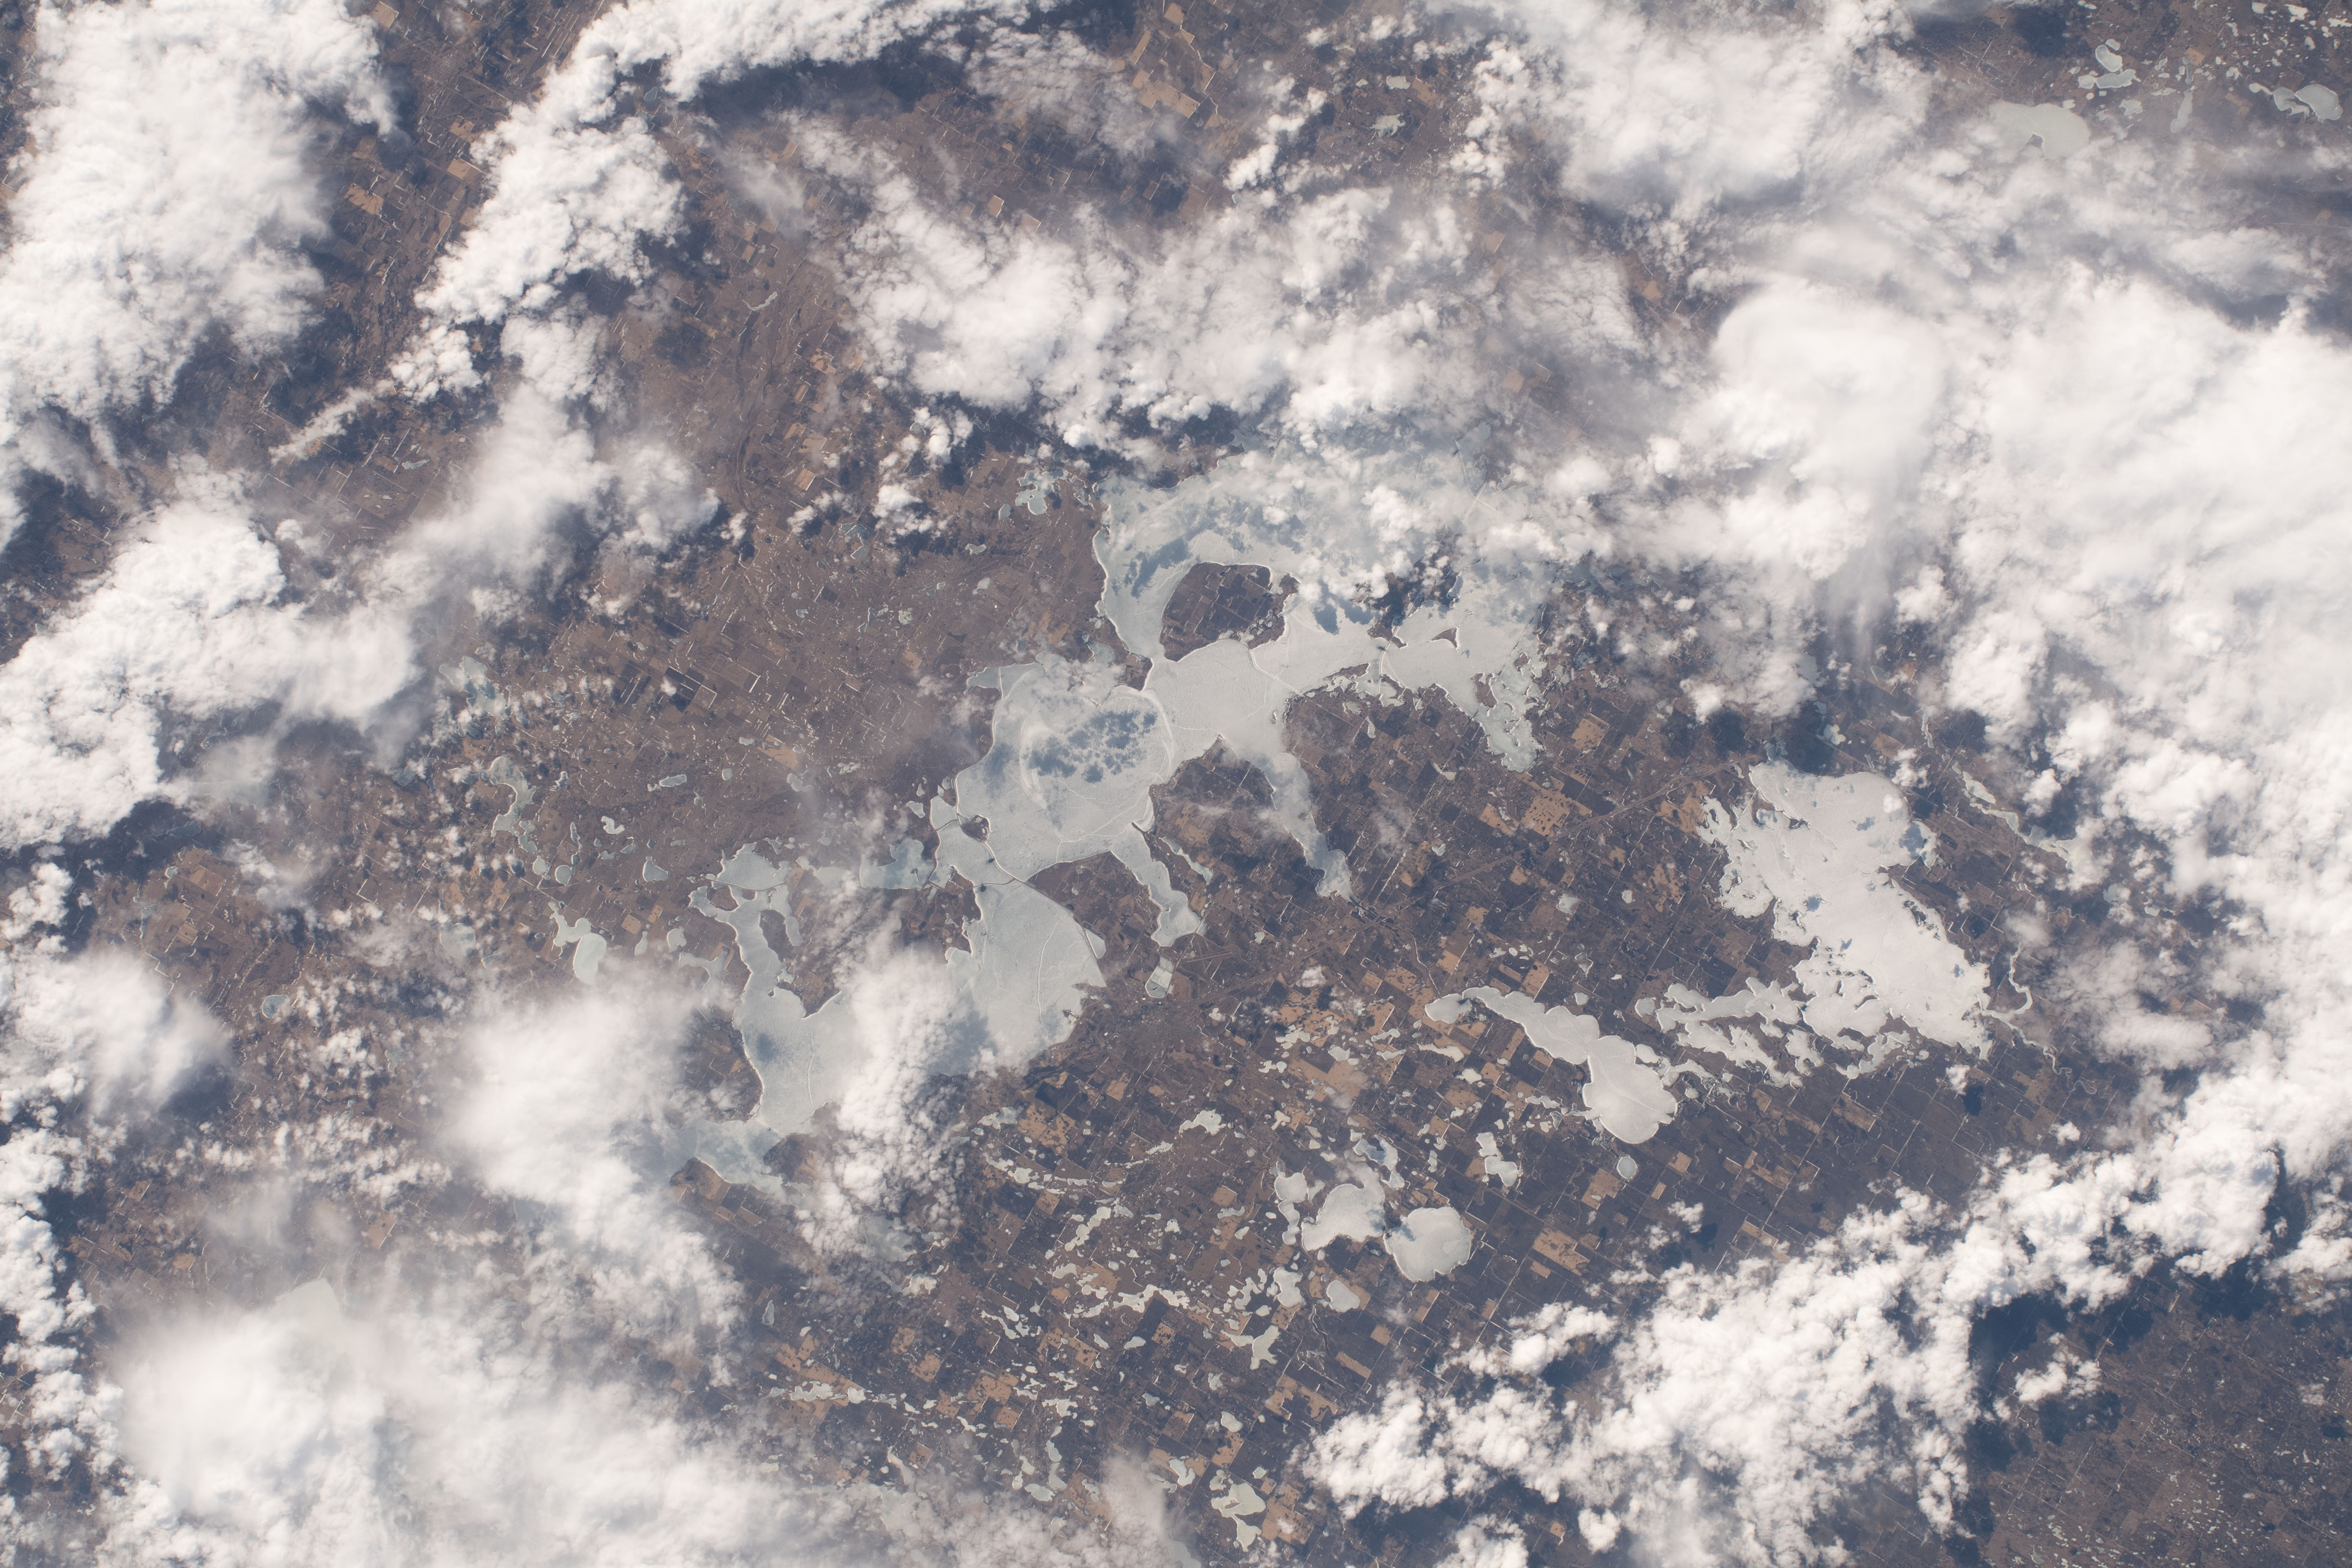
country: USA-NORTH DAKOTA
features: SPIRIT LAKE RESERVATION
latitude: 48.1
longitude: -99.0
